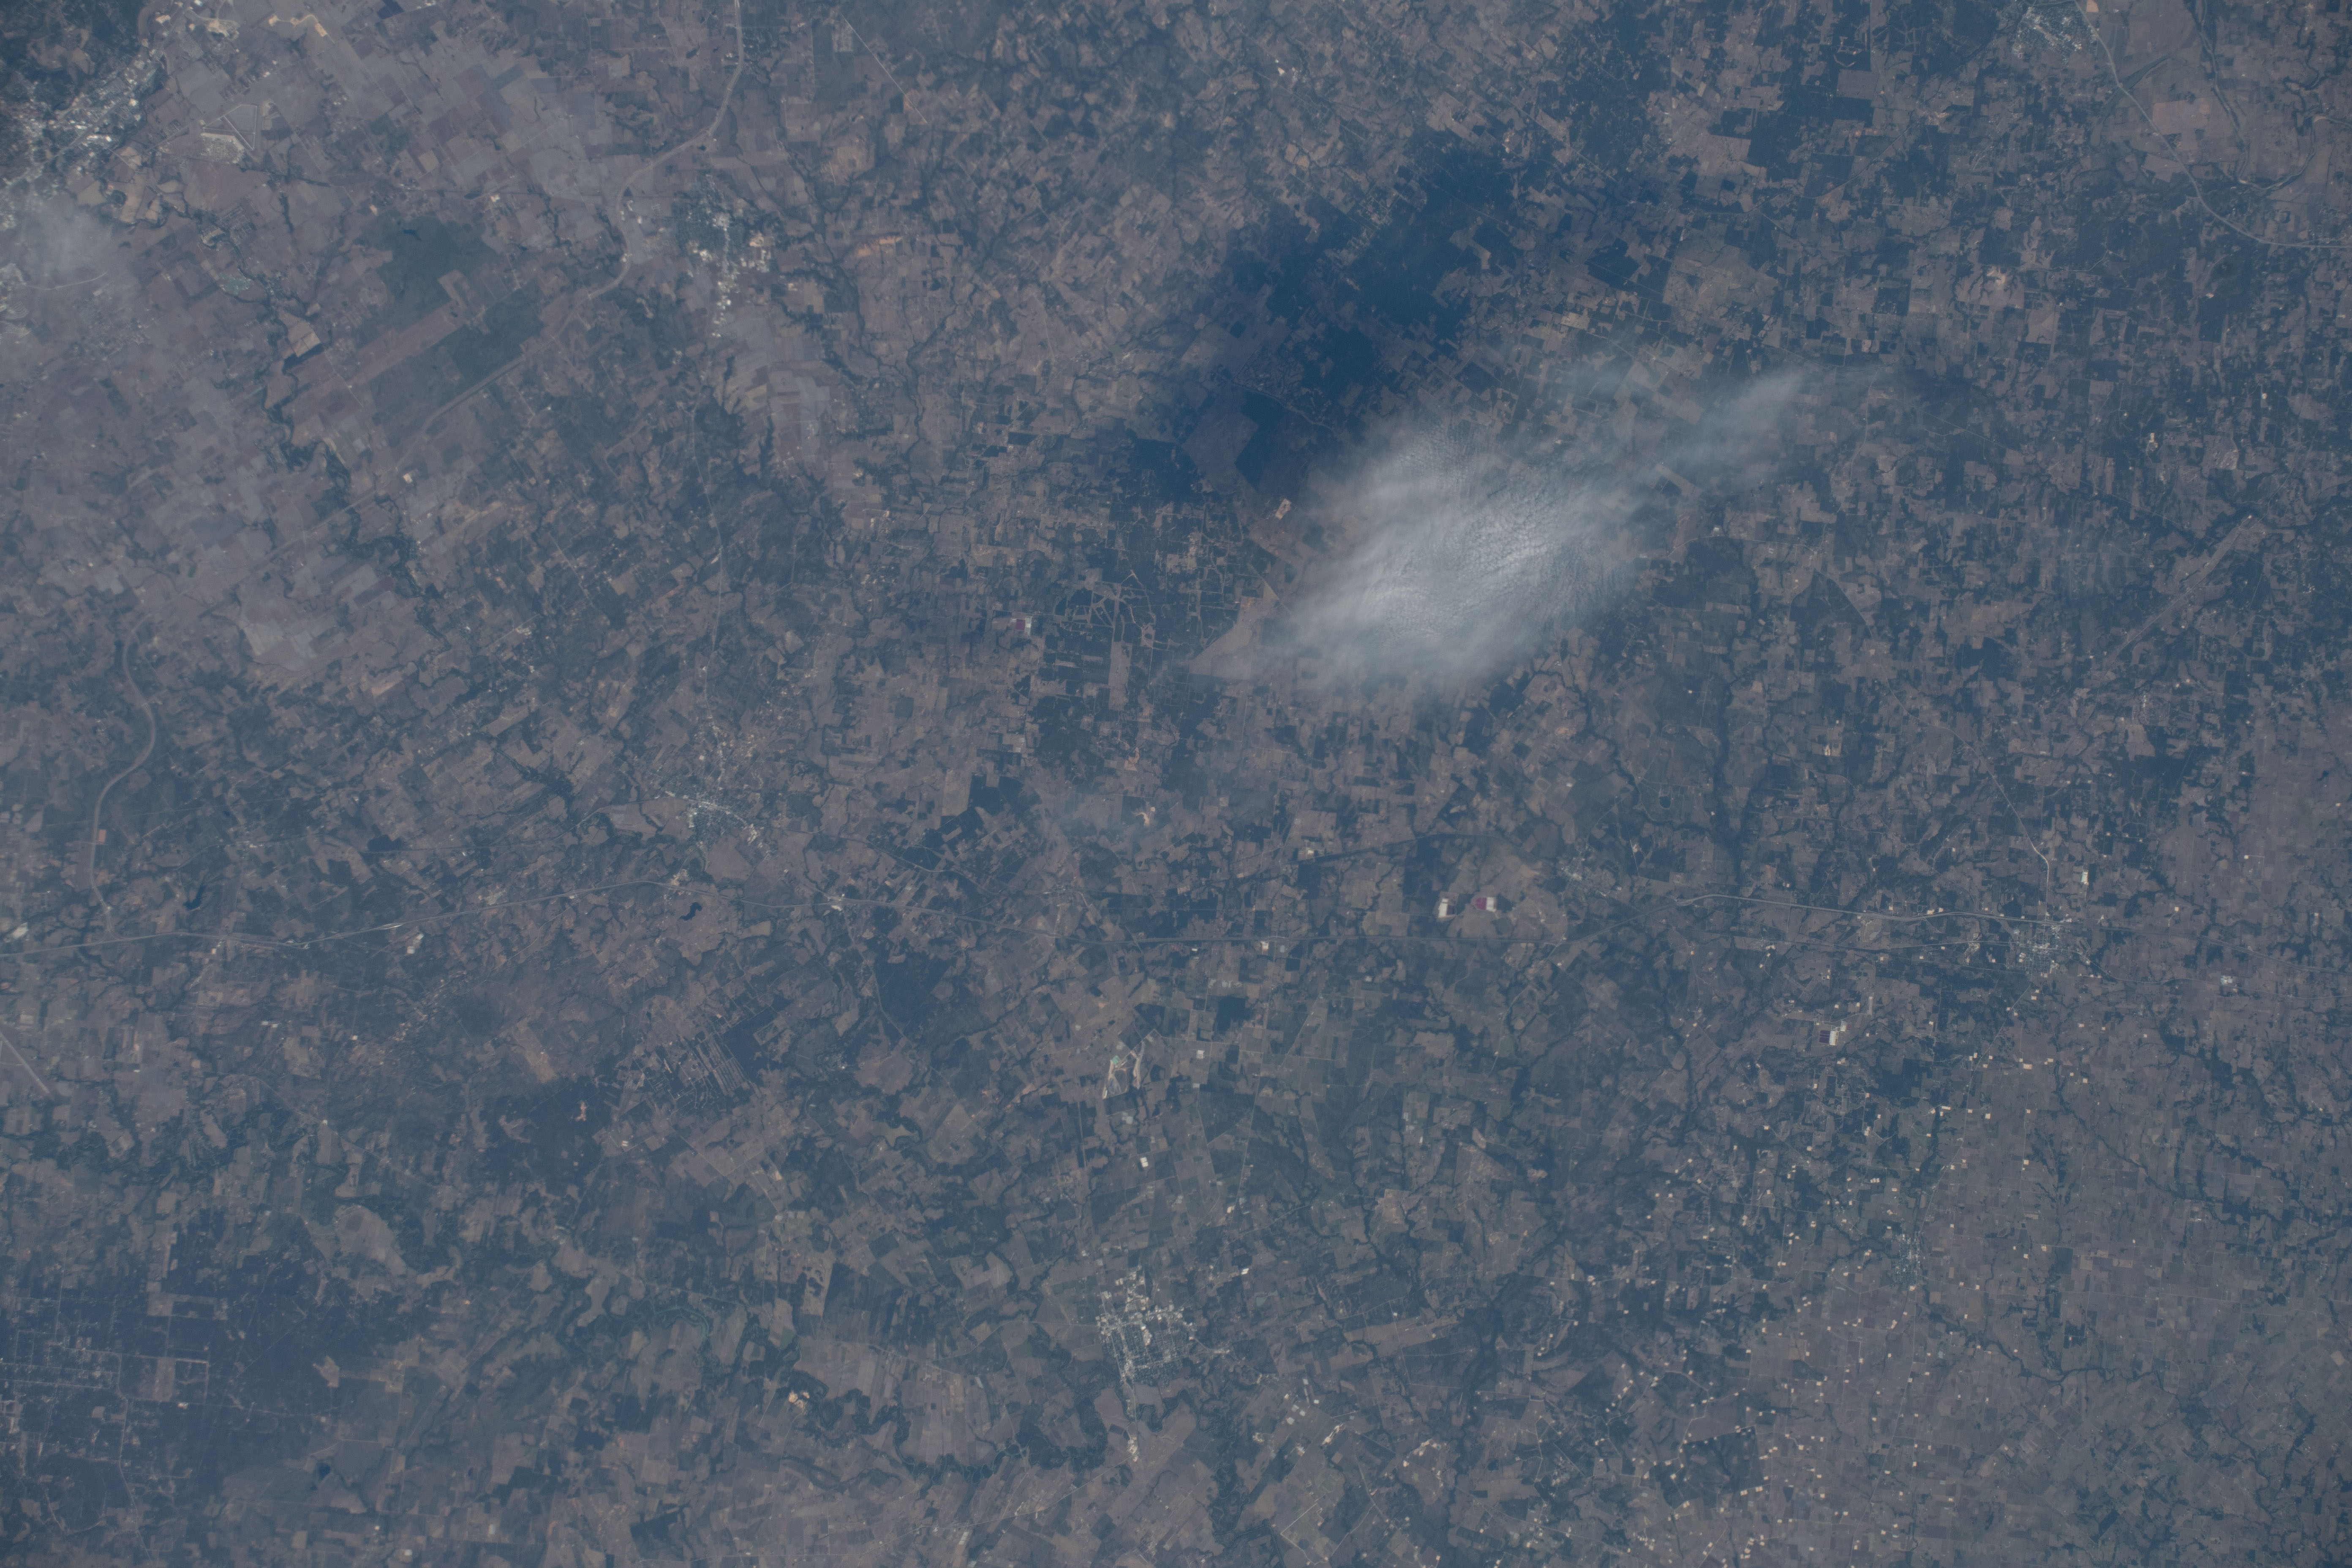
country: USA-TEXAS
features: NOT SPECIFIED, AGRICULTRAL FIELDS
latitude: 29.7
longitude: -97.5
